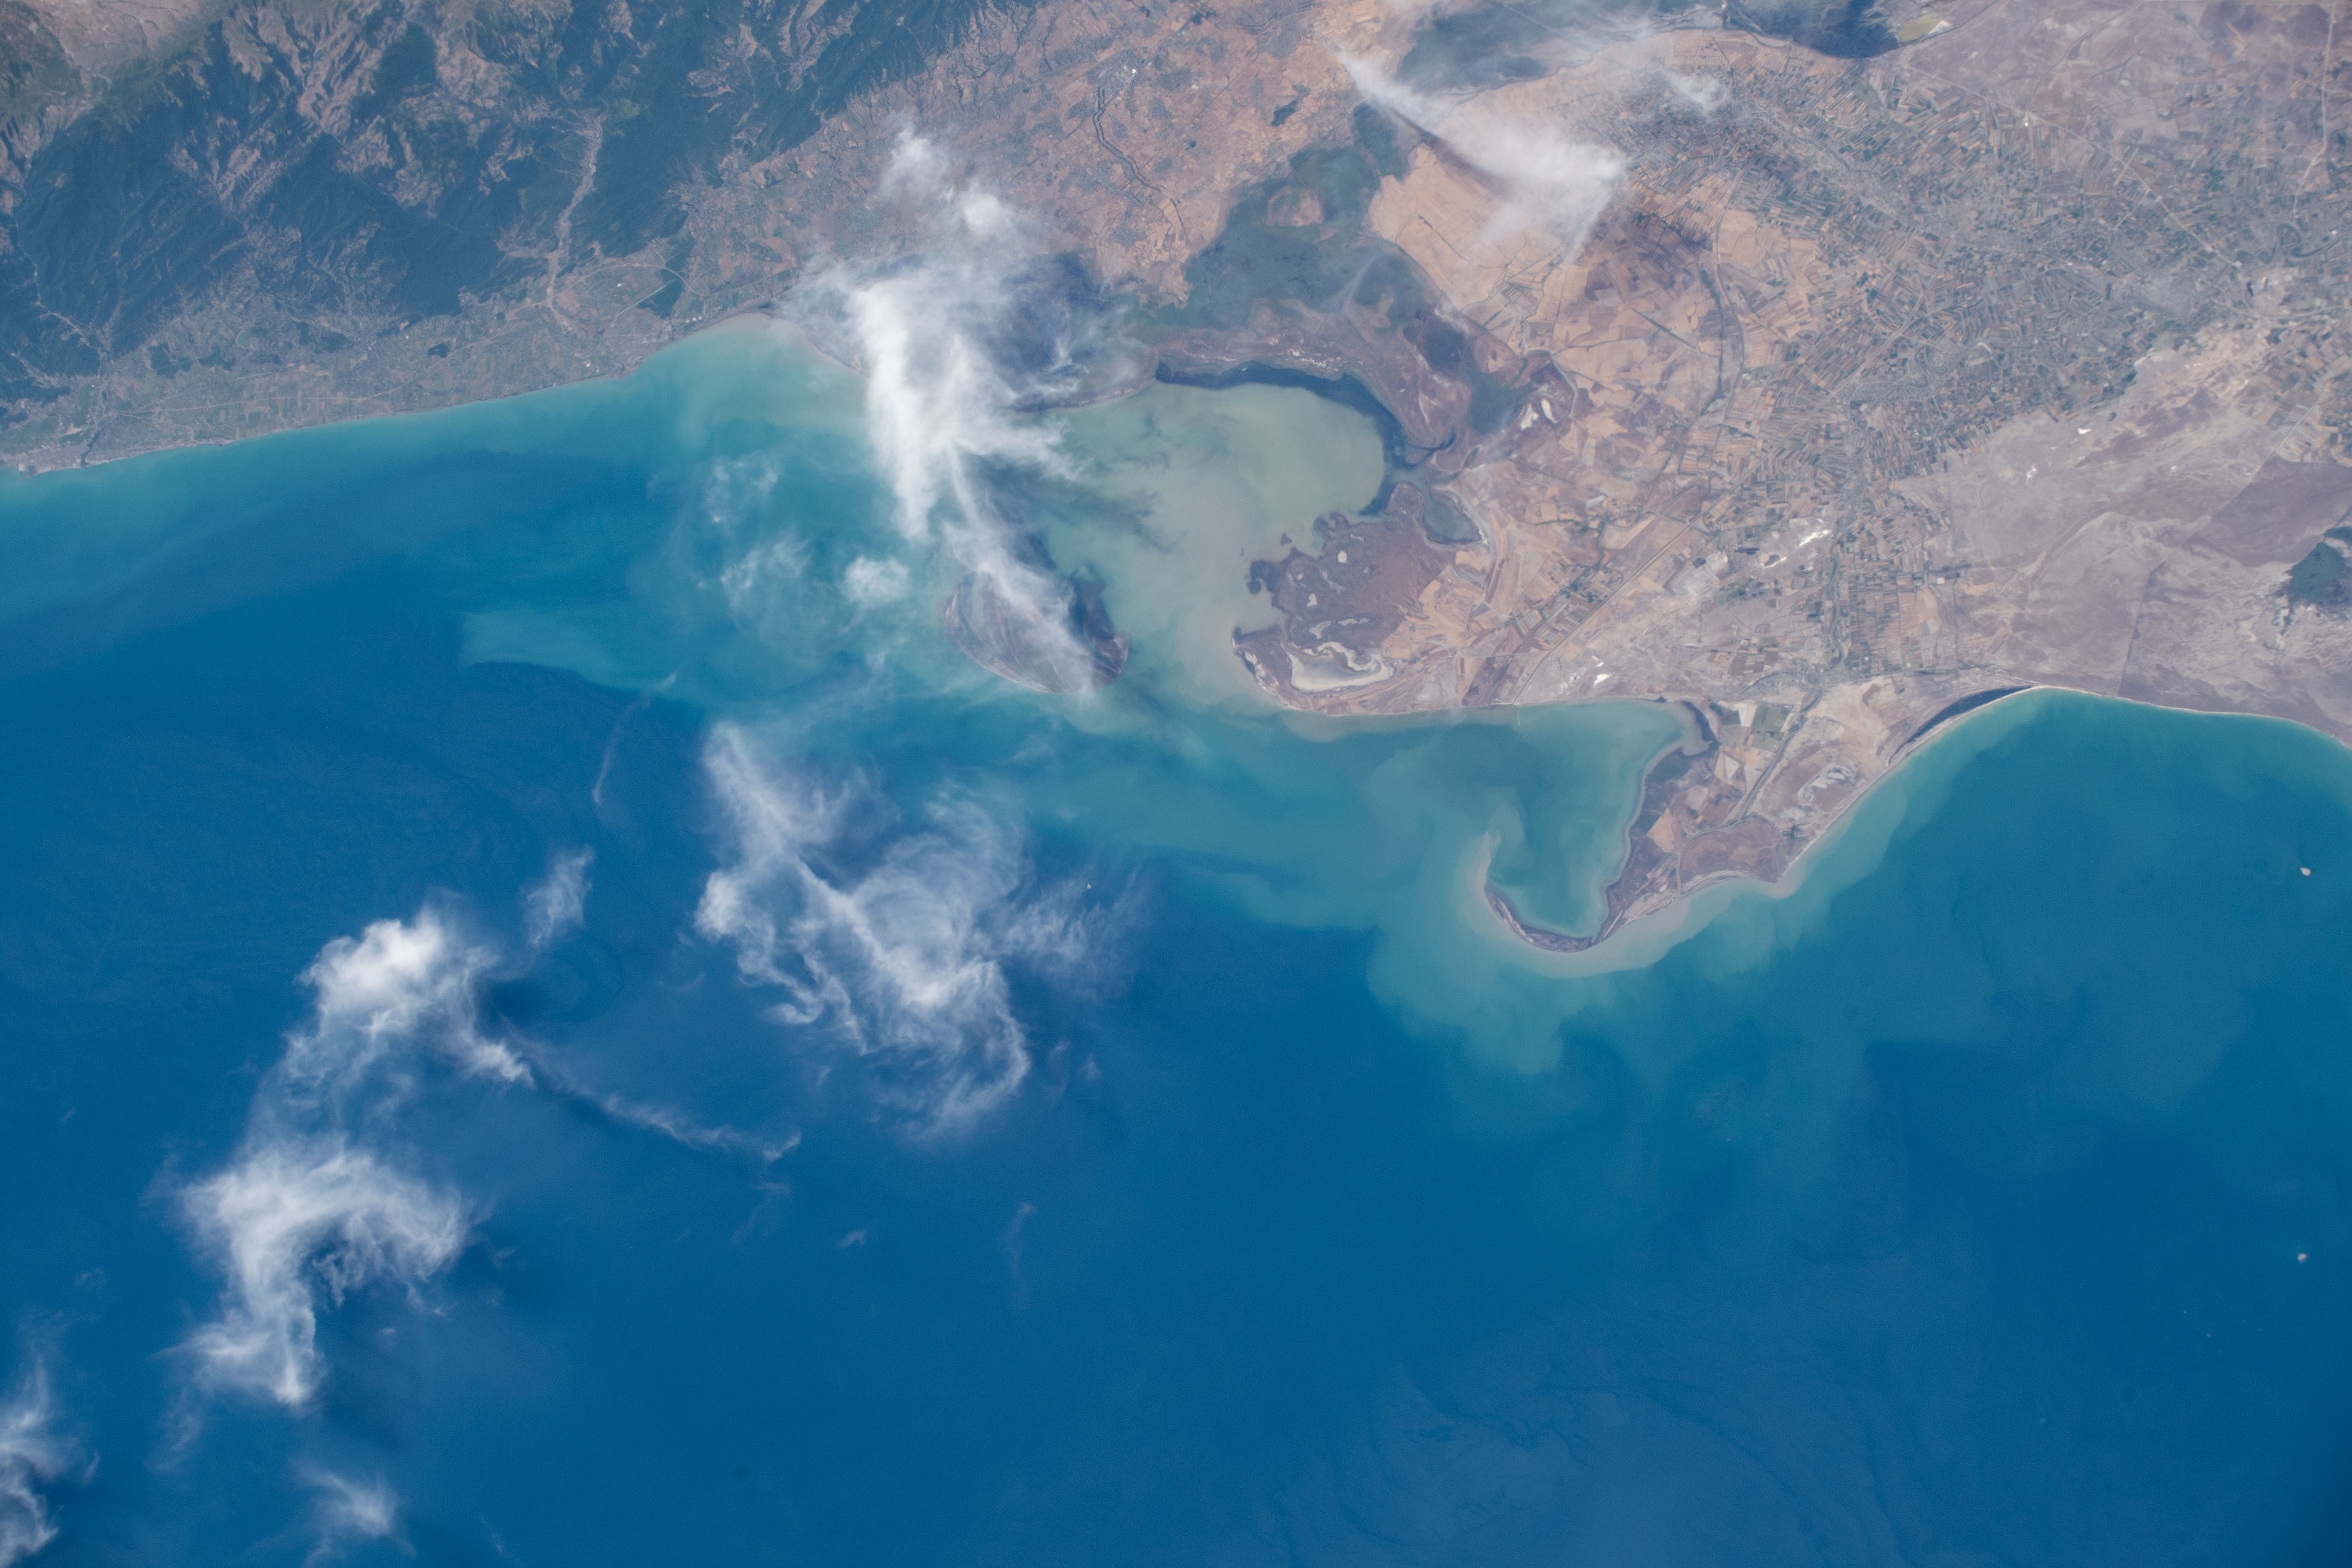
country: AZERBAIJAN
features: CASPIAN SEA, HASANABAD, LANKARAN INTERNATIONAL AIRPORT, TAZAKAND PENSAR
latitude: 39.0
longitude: 49.2
